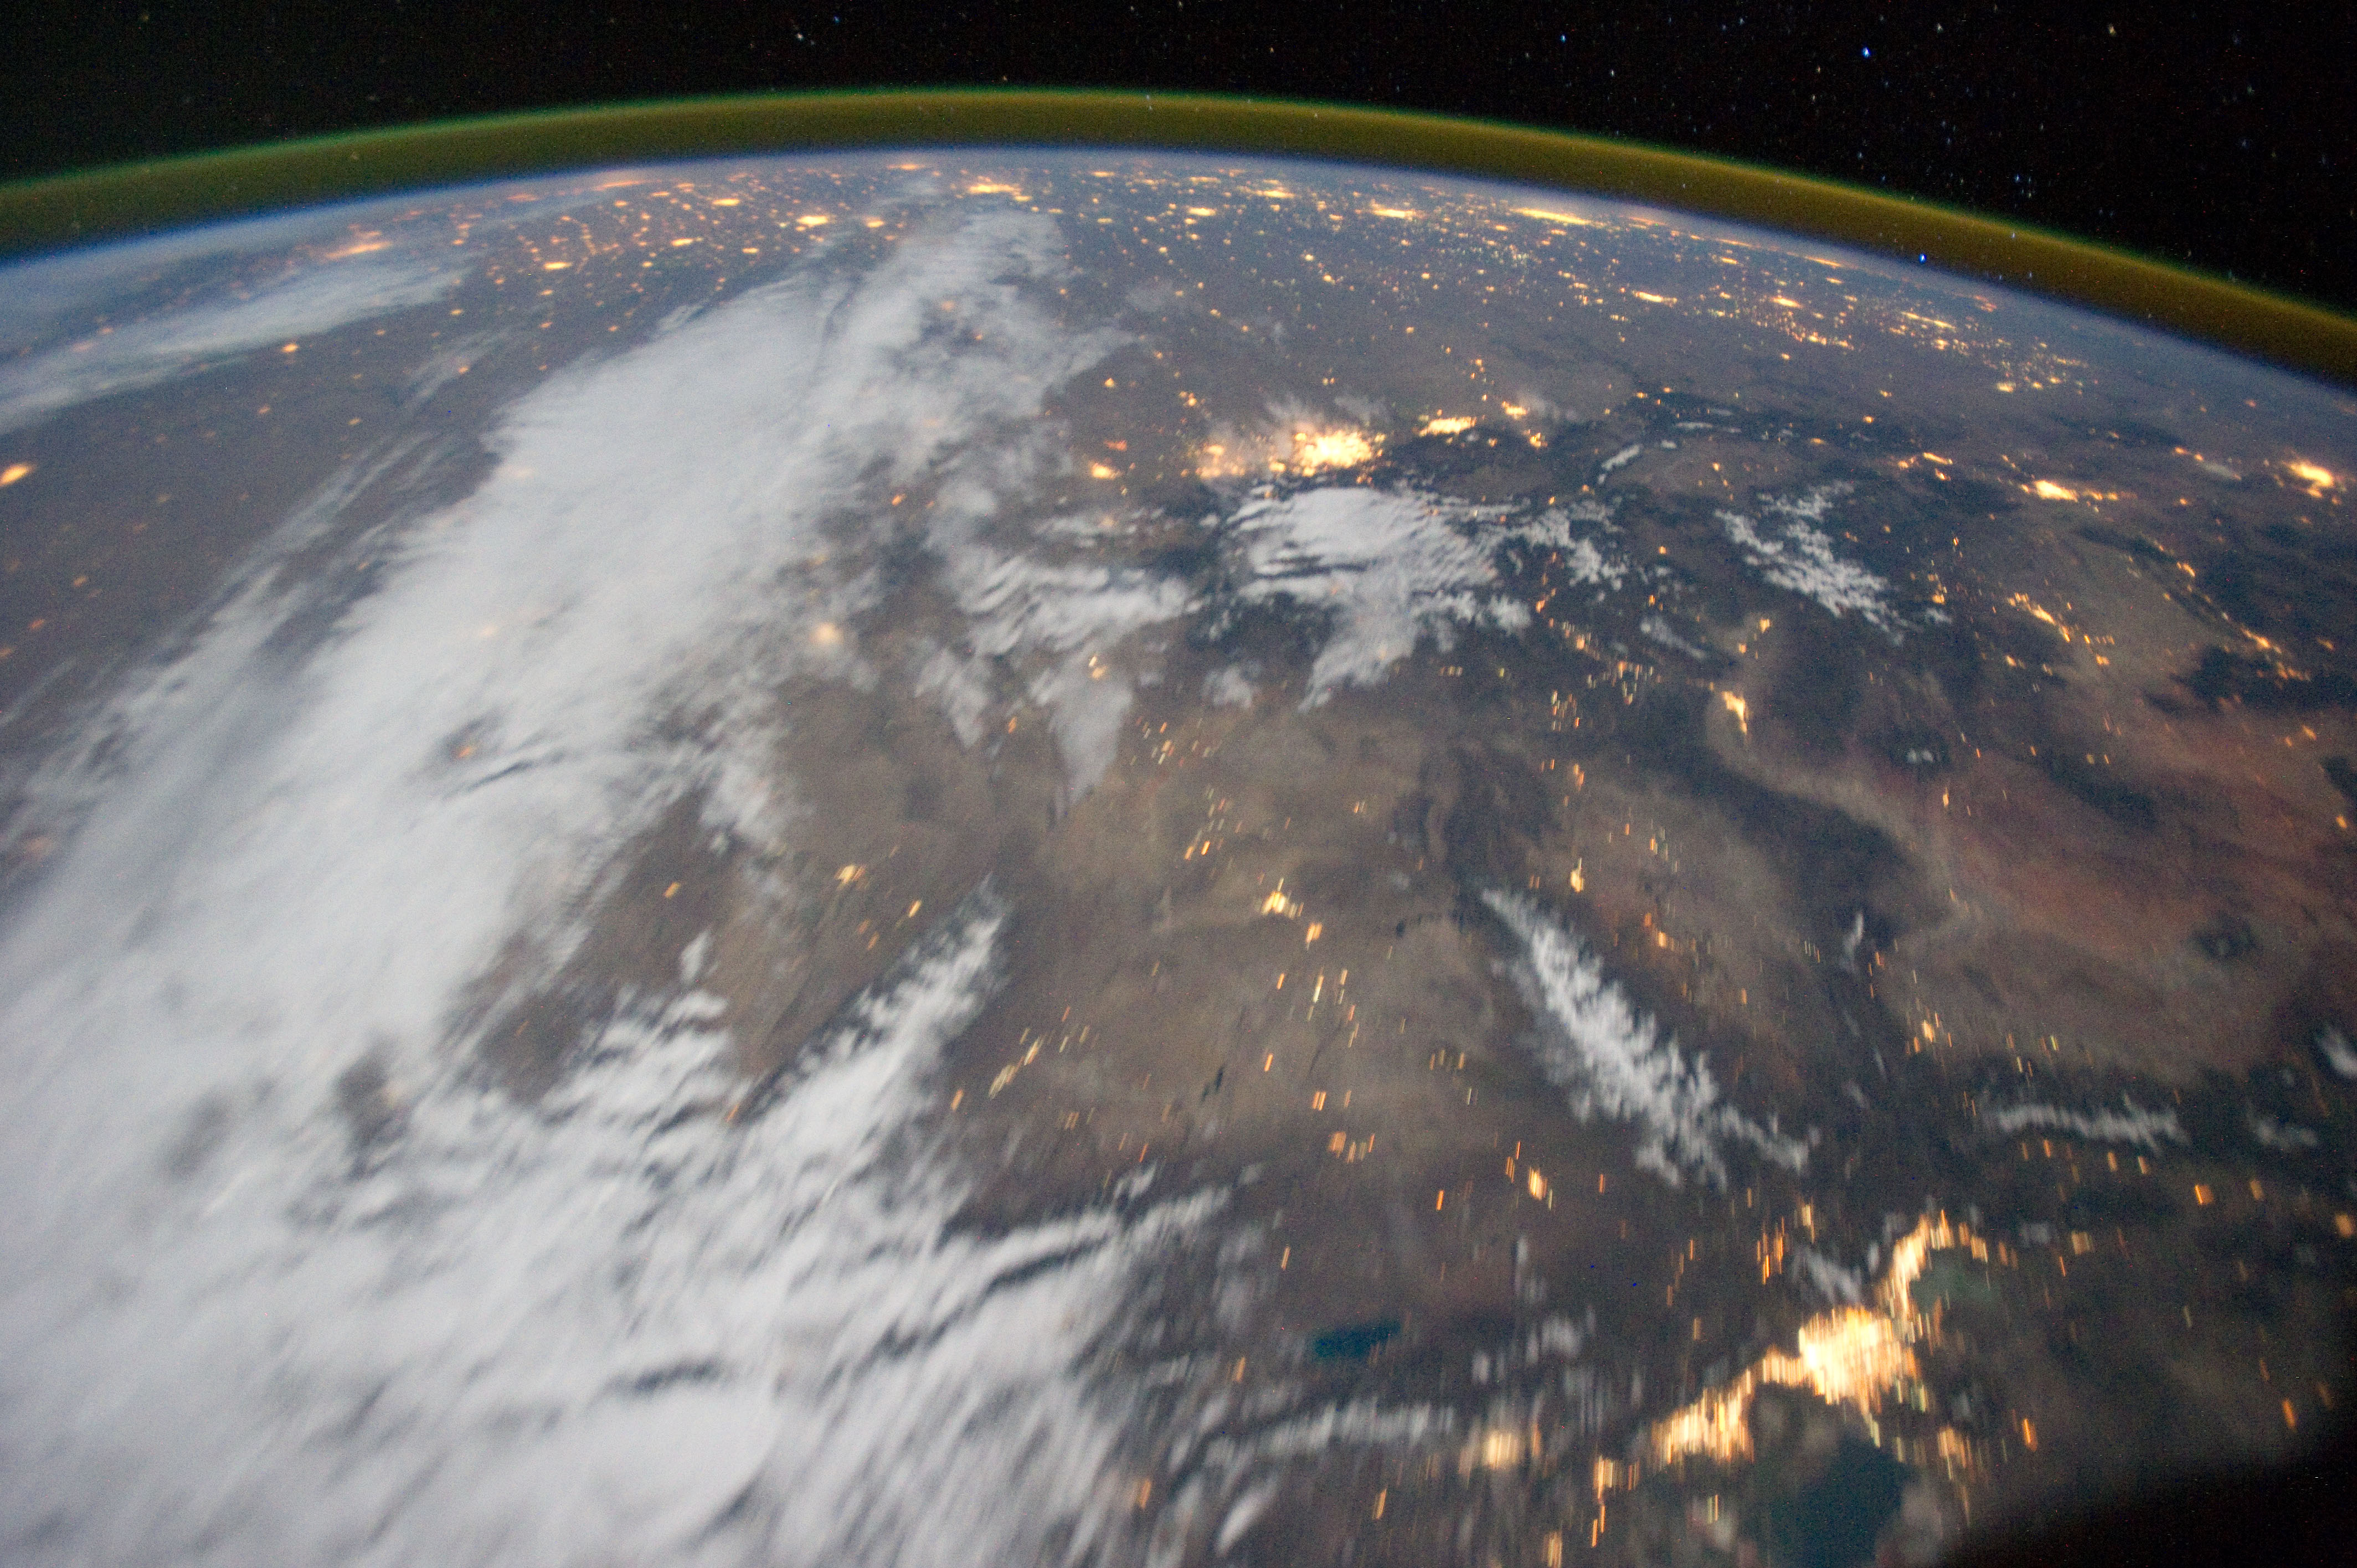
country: USA-WYOMING
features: PAN- SALT LAKE CITY AT NIGHT, GREAT SALT LAKE, DENVER, ROCKY MTS., AIRGLOW
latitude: 42.0
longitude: -108.5
